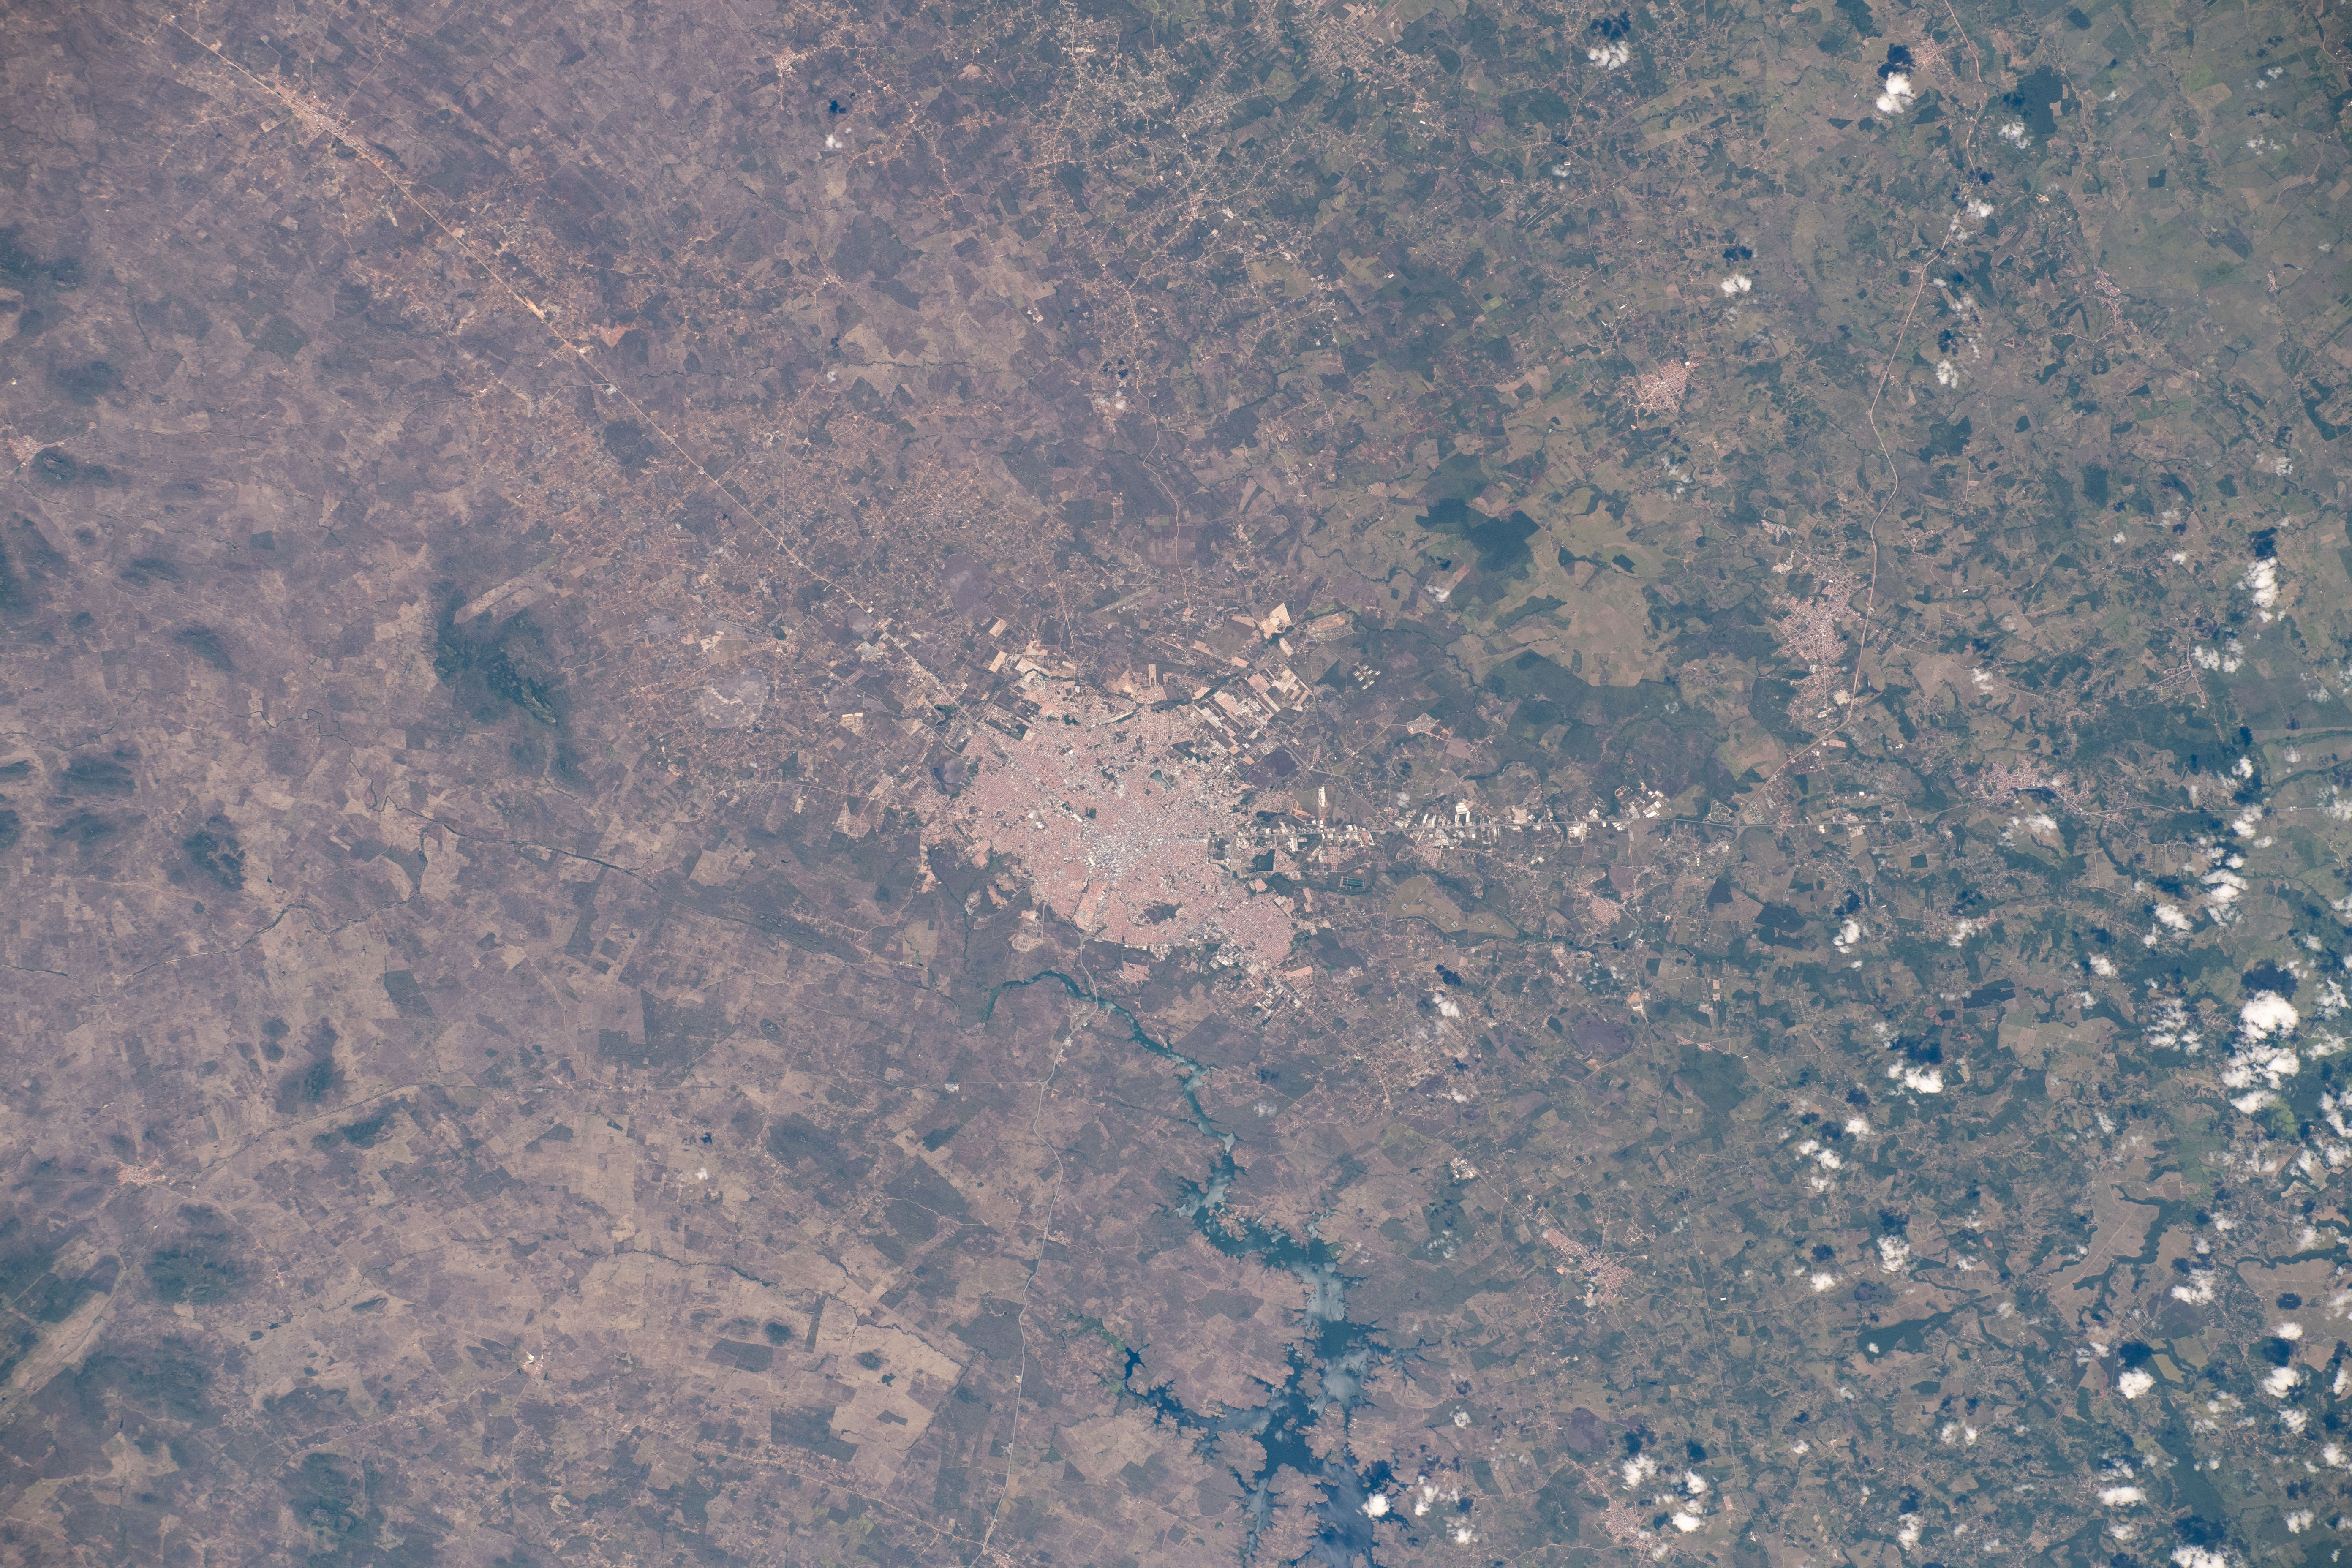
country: BRAZIL
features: FEIRA DE SANTANA, RIO JACUIPE
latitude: -12.3
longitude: -38.9
